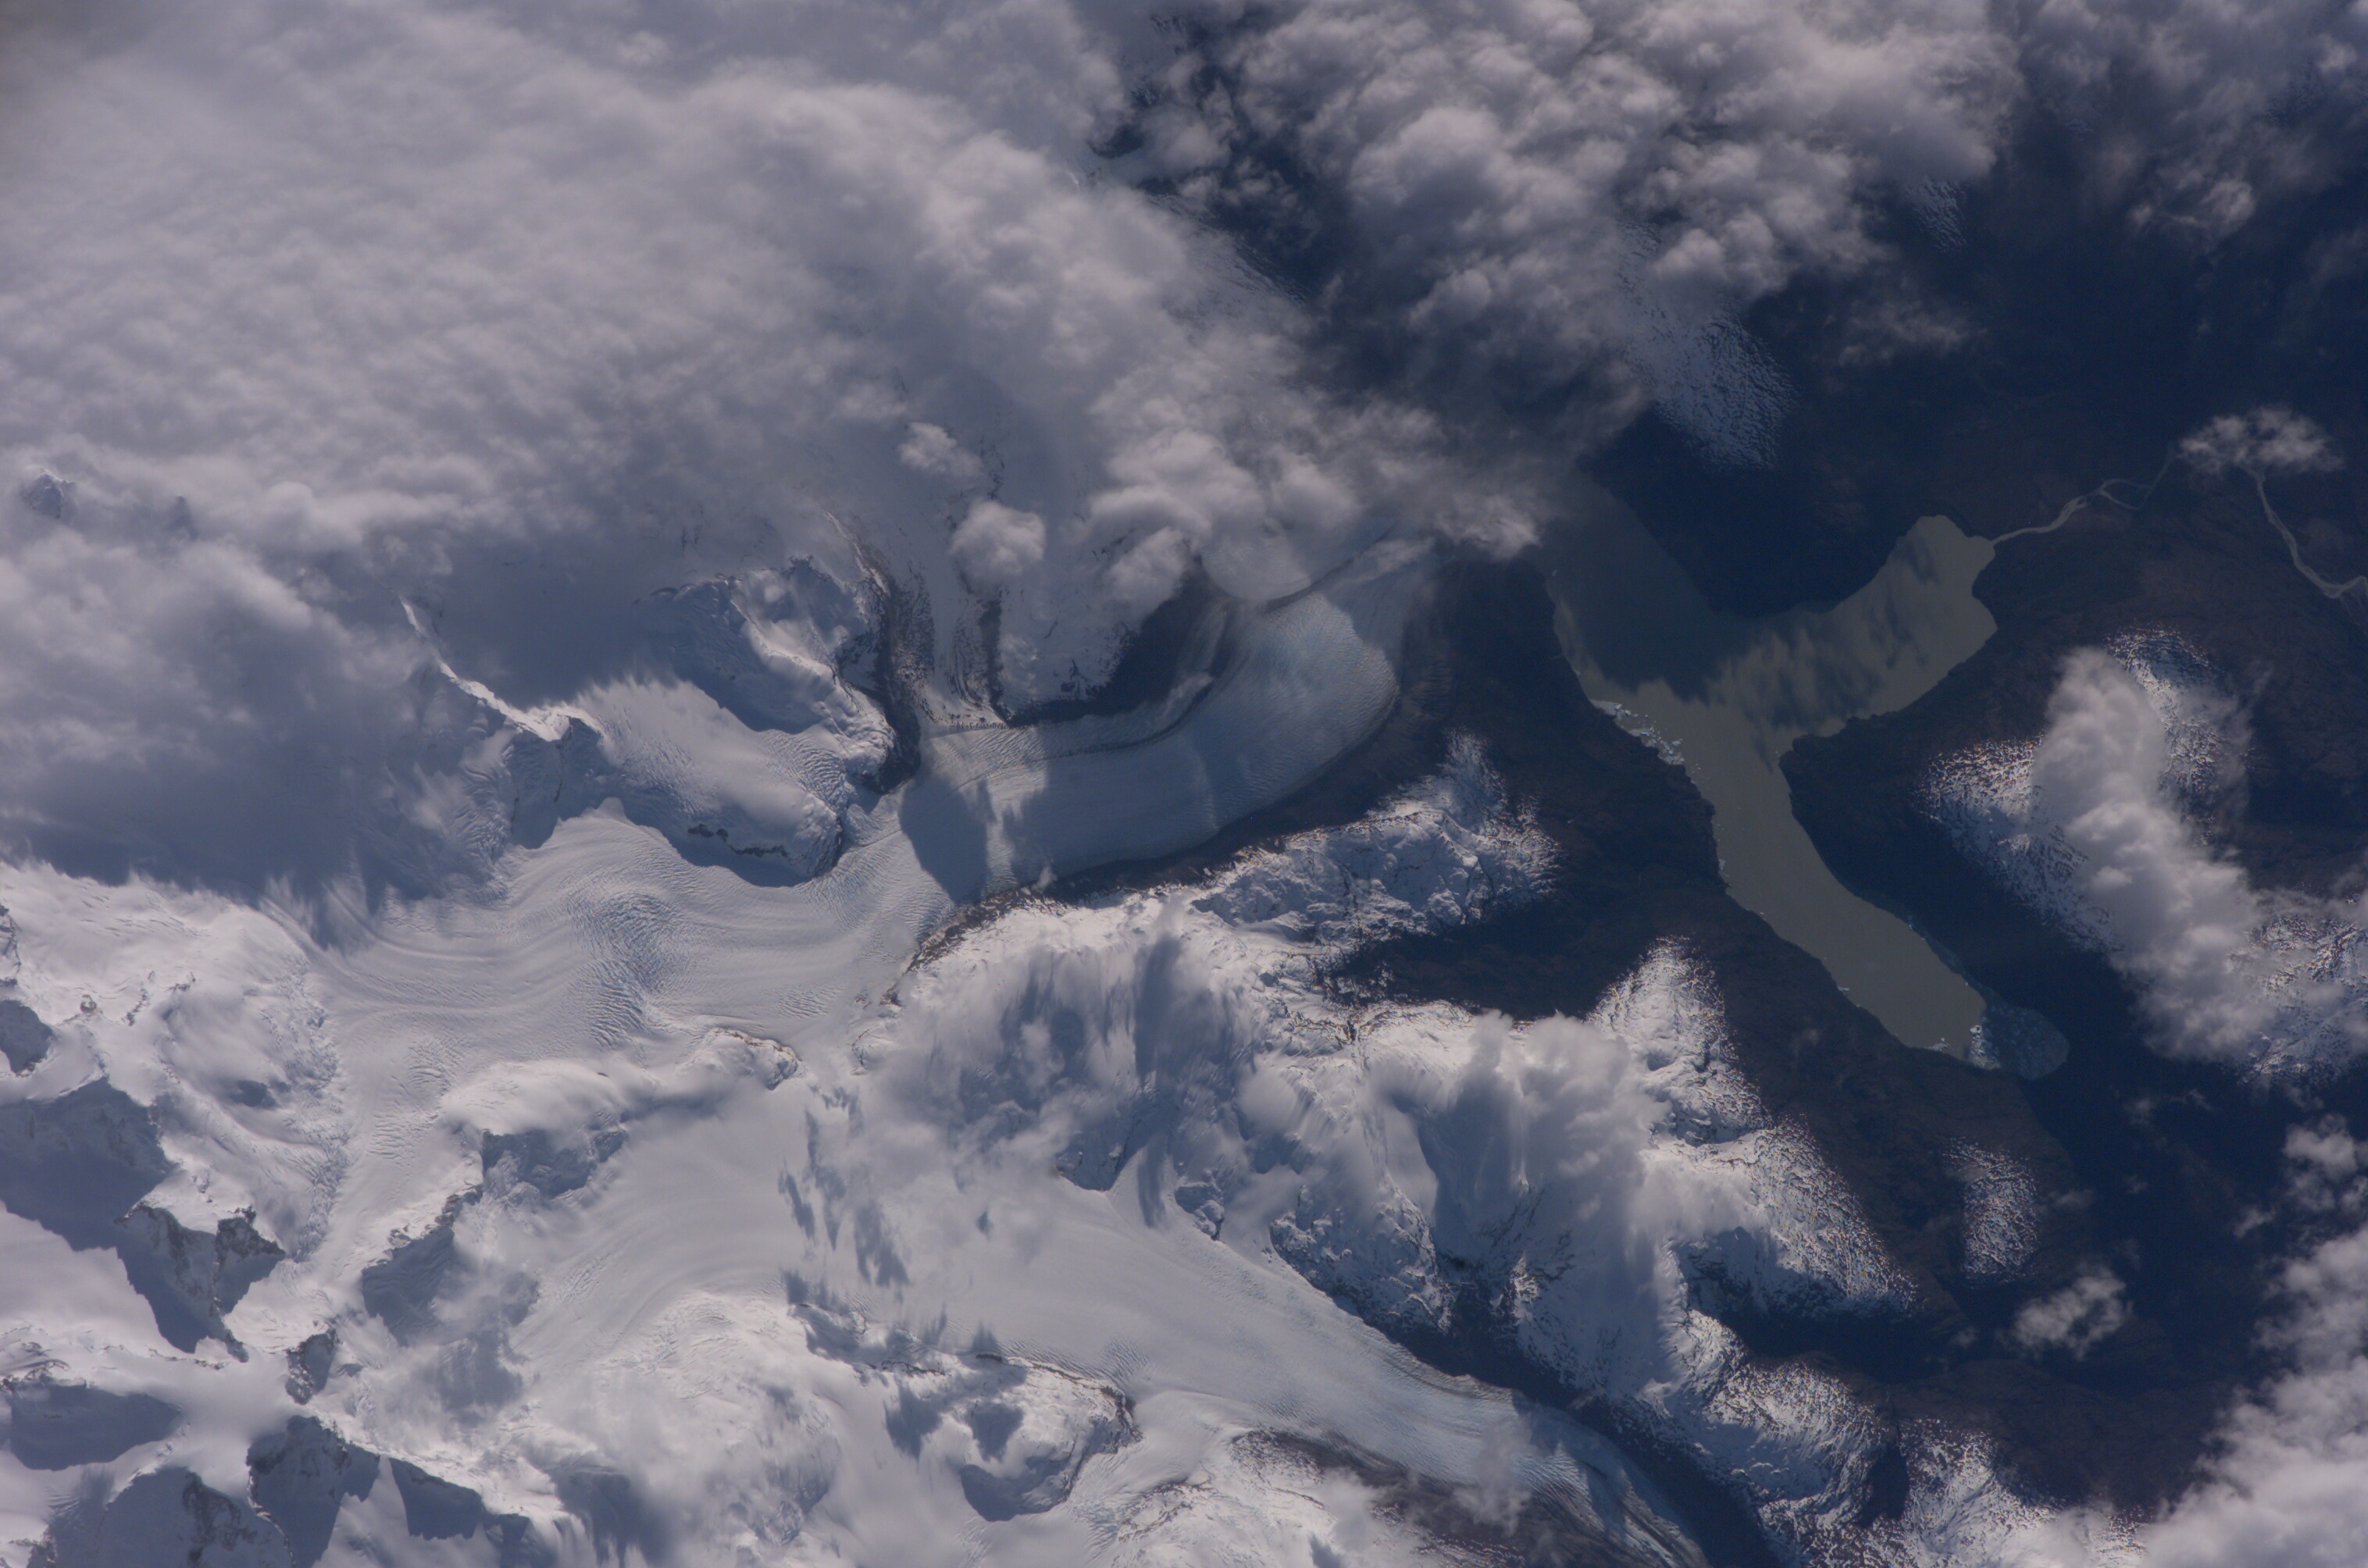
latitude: -48.4
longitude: -73.3
